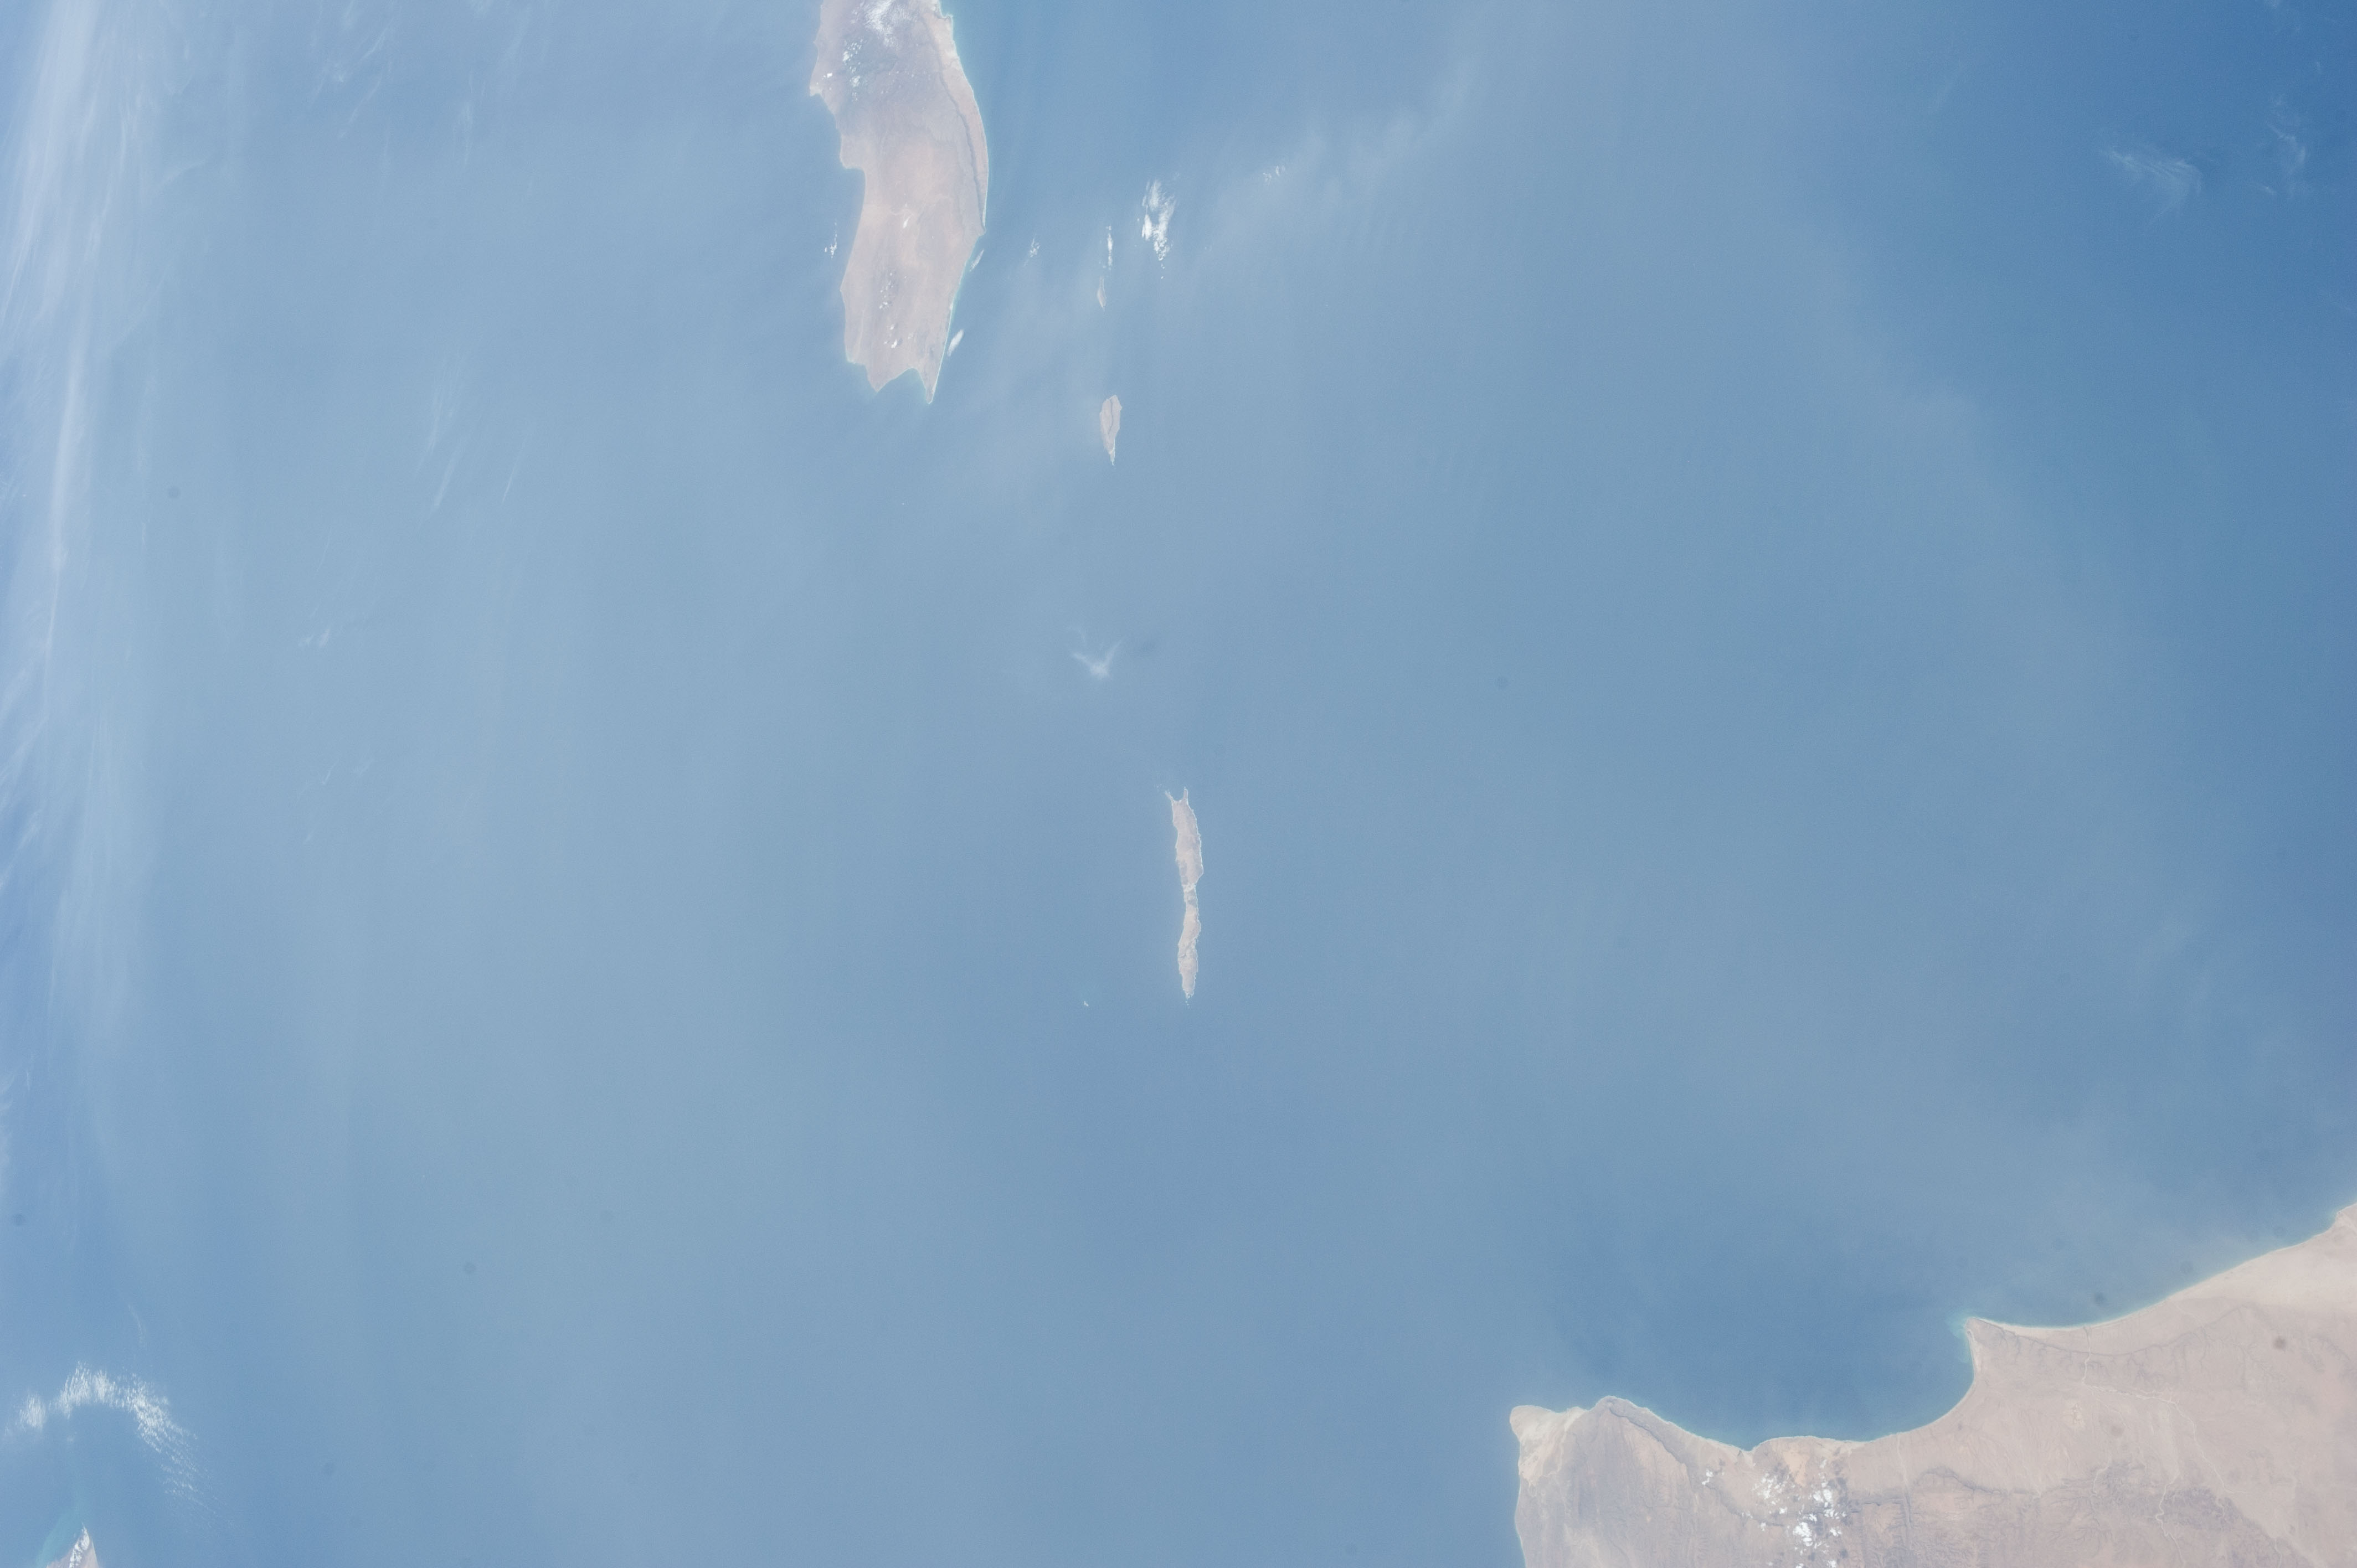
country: SOCOTRA
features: GULF OF ADEN, KILMIA ISLAND, SAMHAH ISLAND
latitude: 12.2
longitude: 52.4
